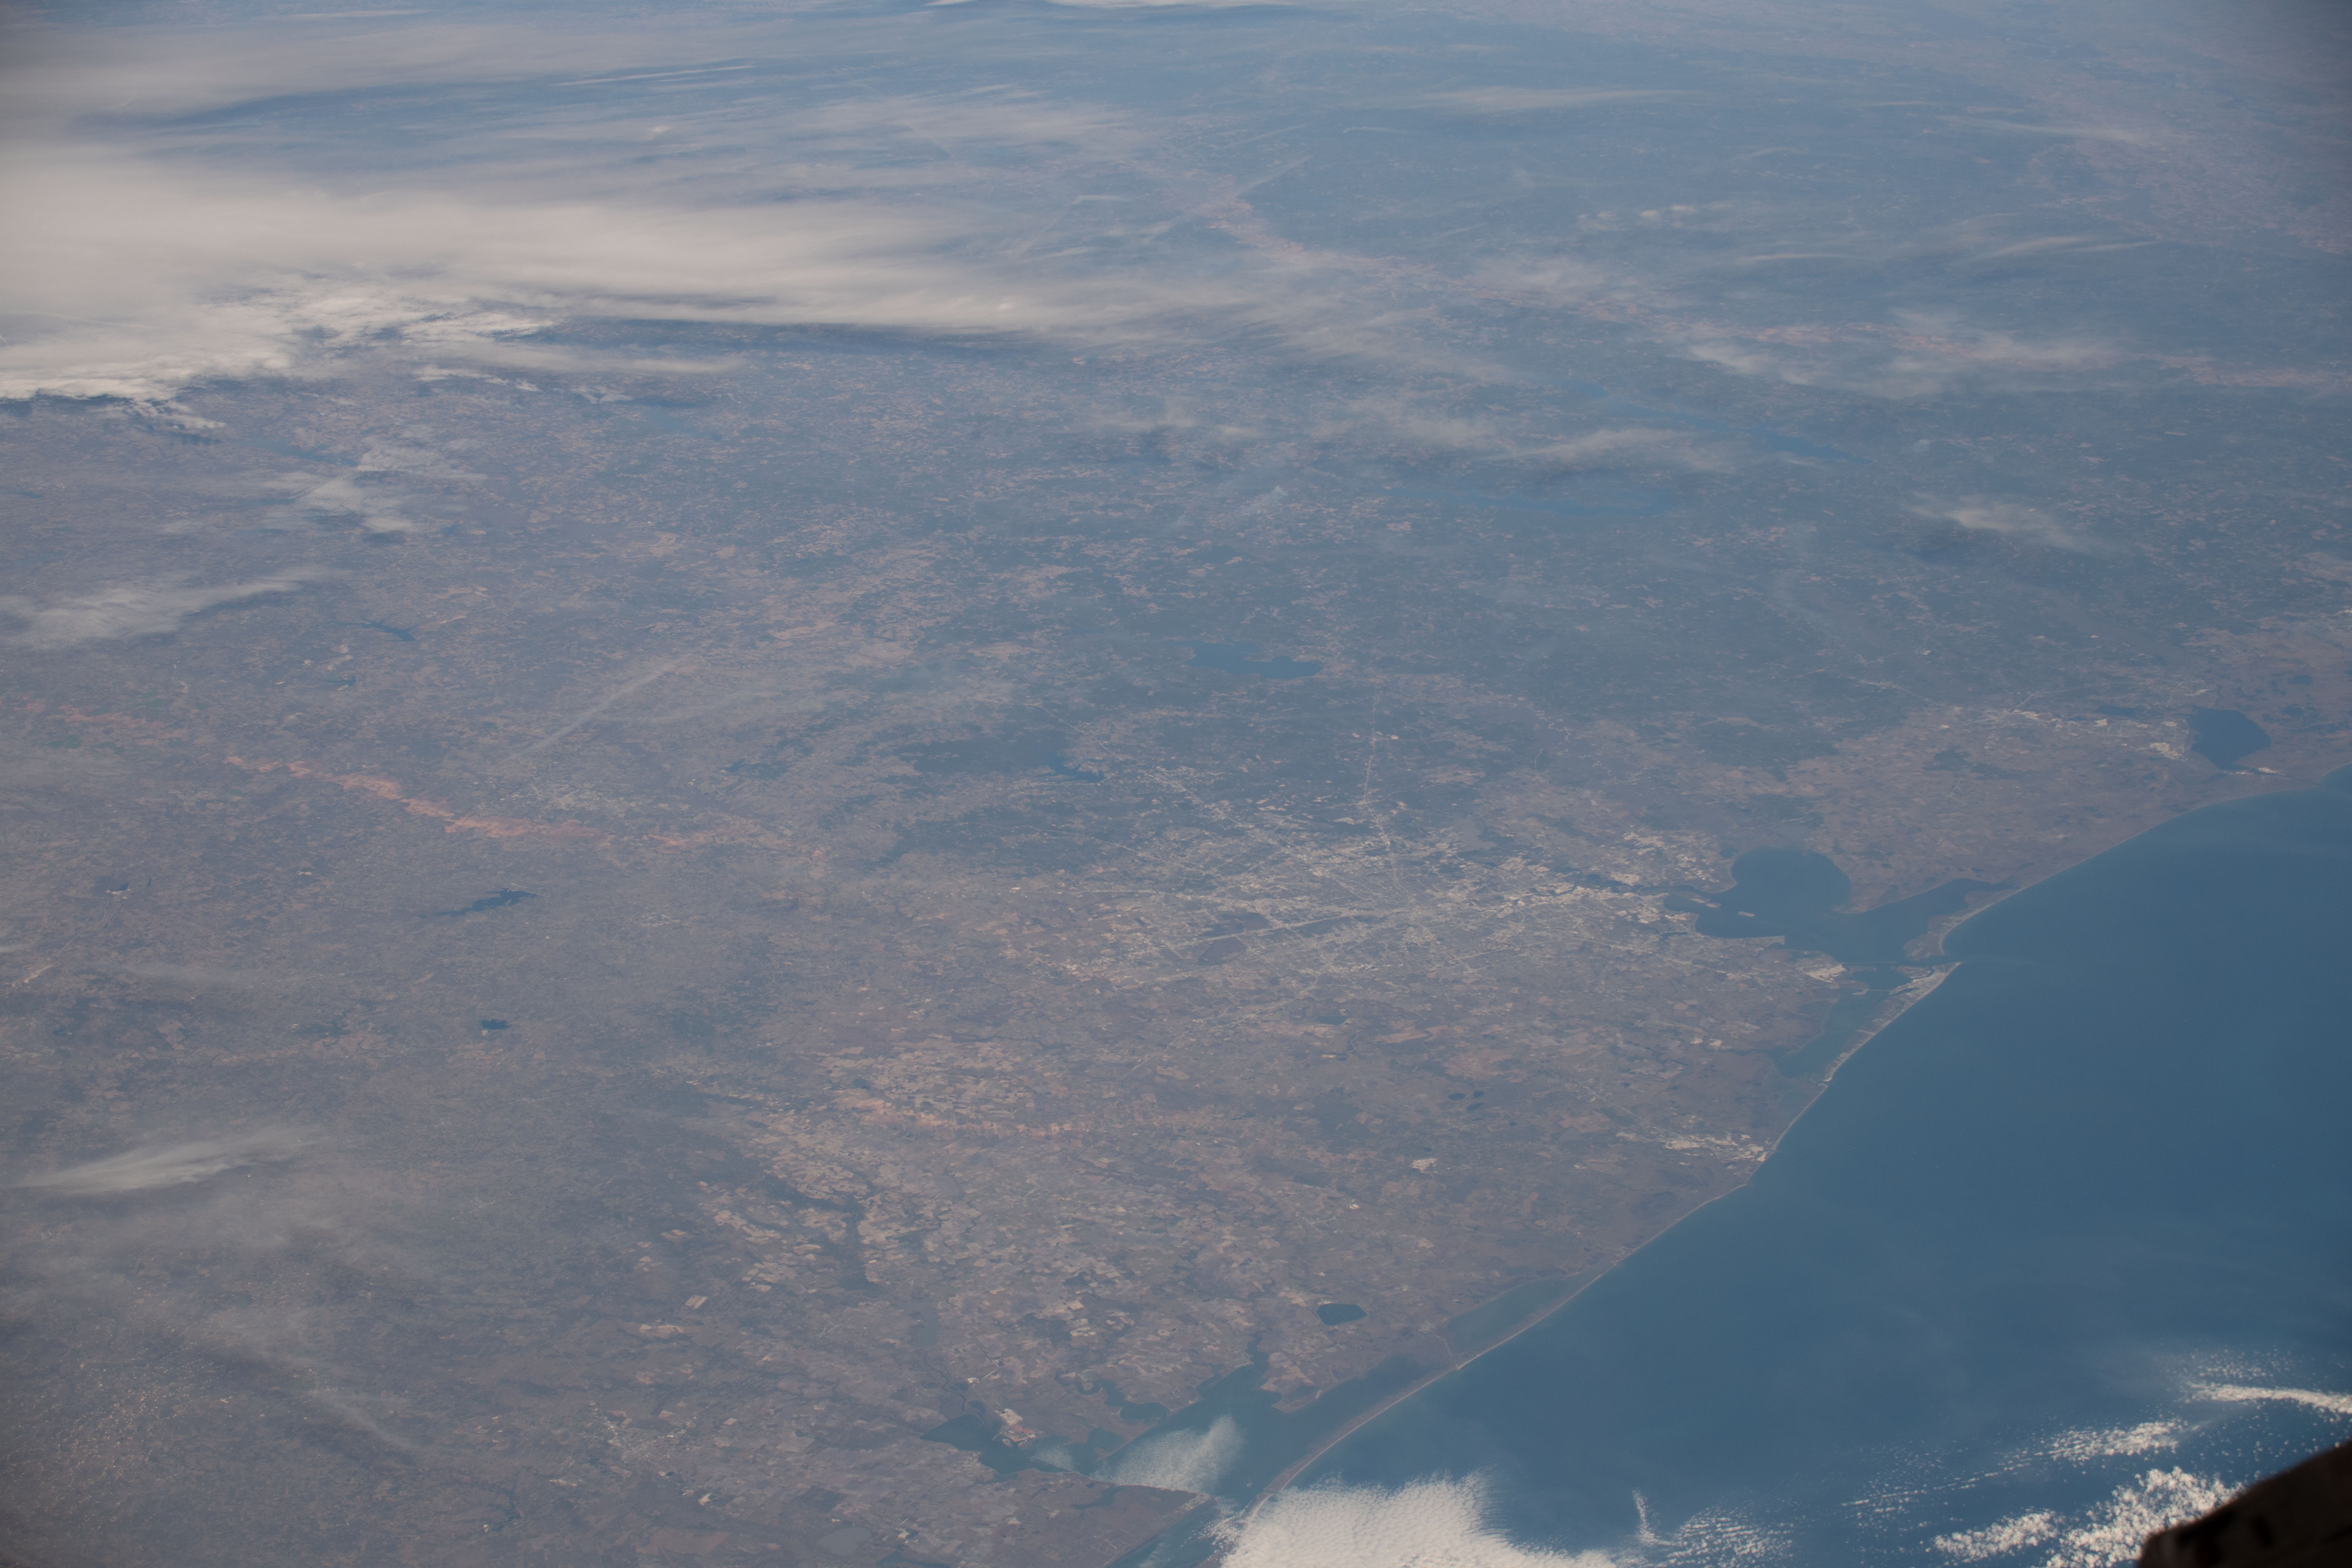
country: USA-TEXAS
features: HOUSTON, TRINITY BAY, GALVESTON BAY, TEXAS
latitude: 30.6
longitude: -95.3
